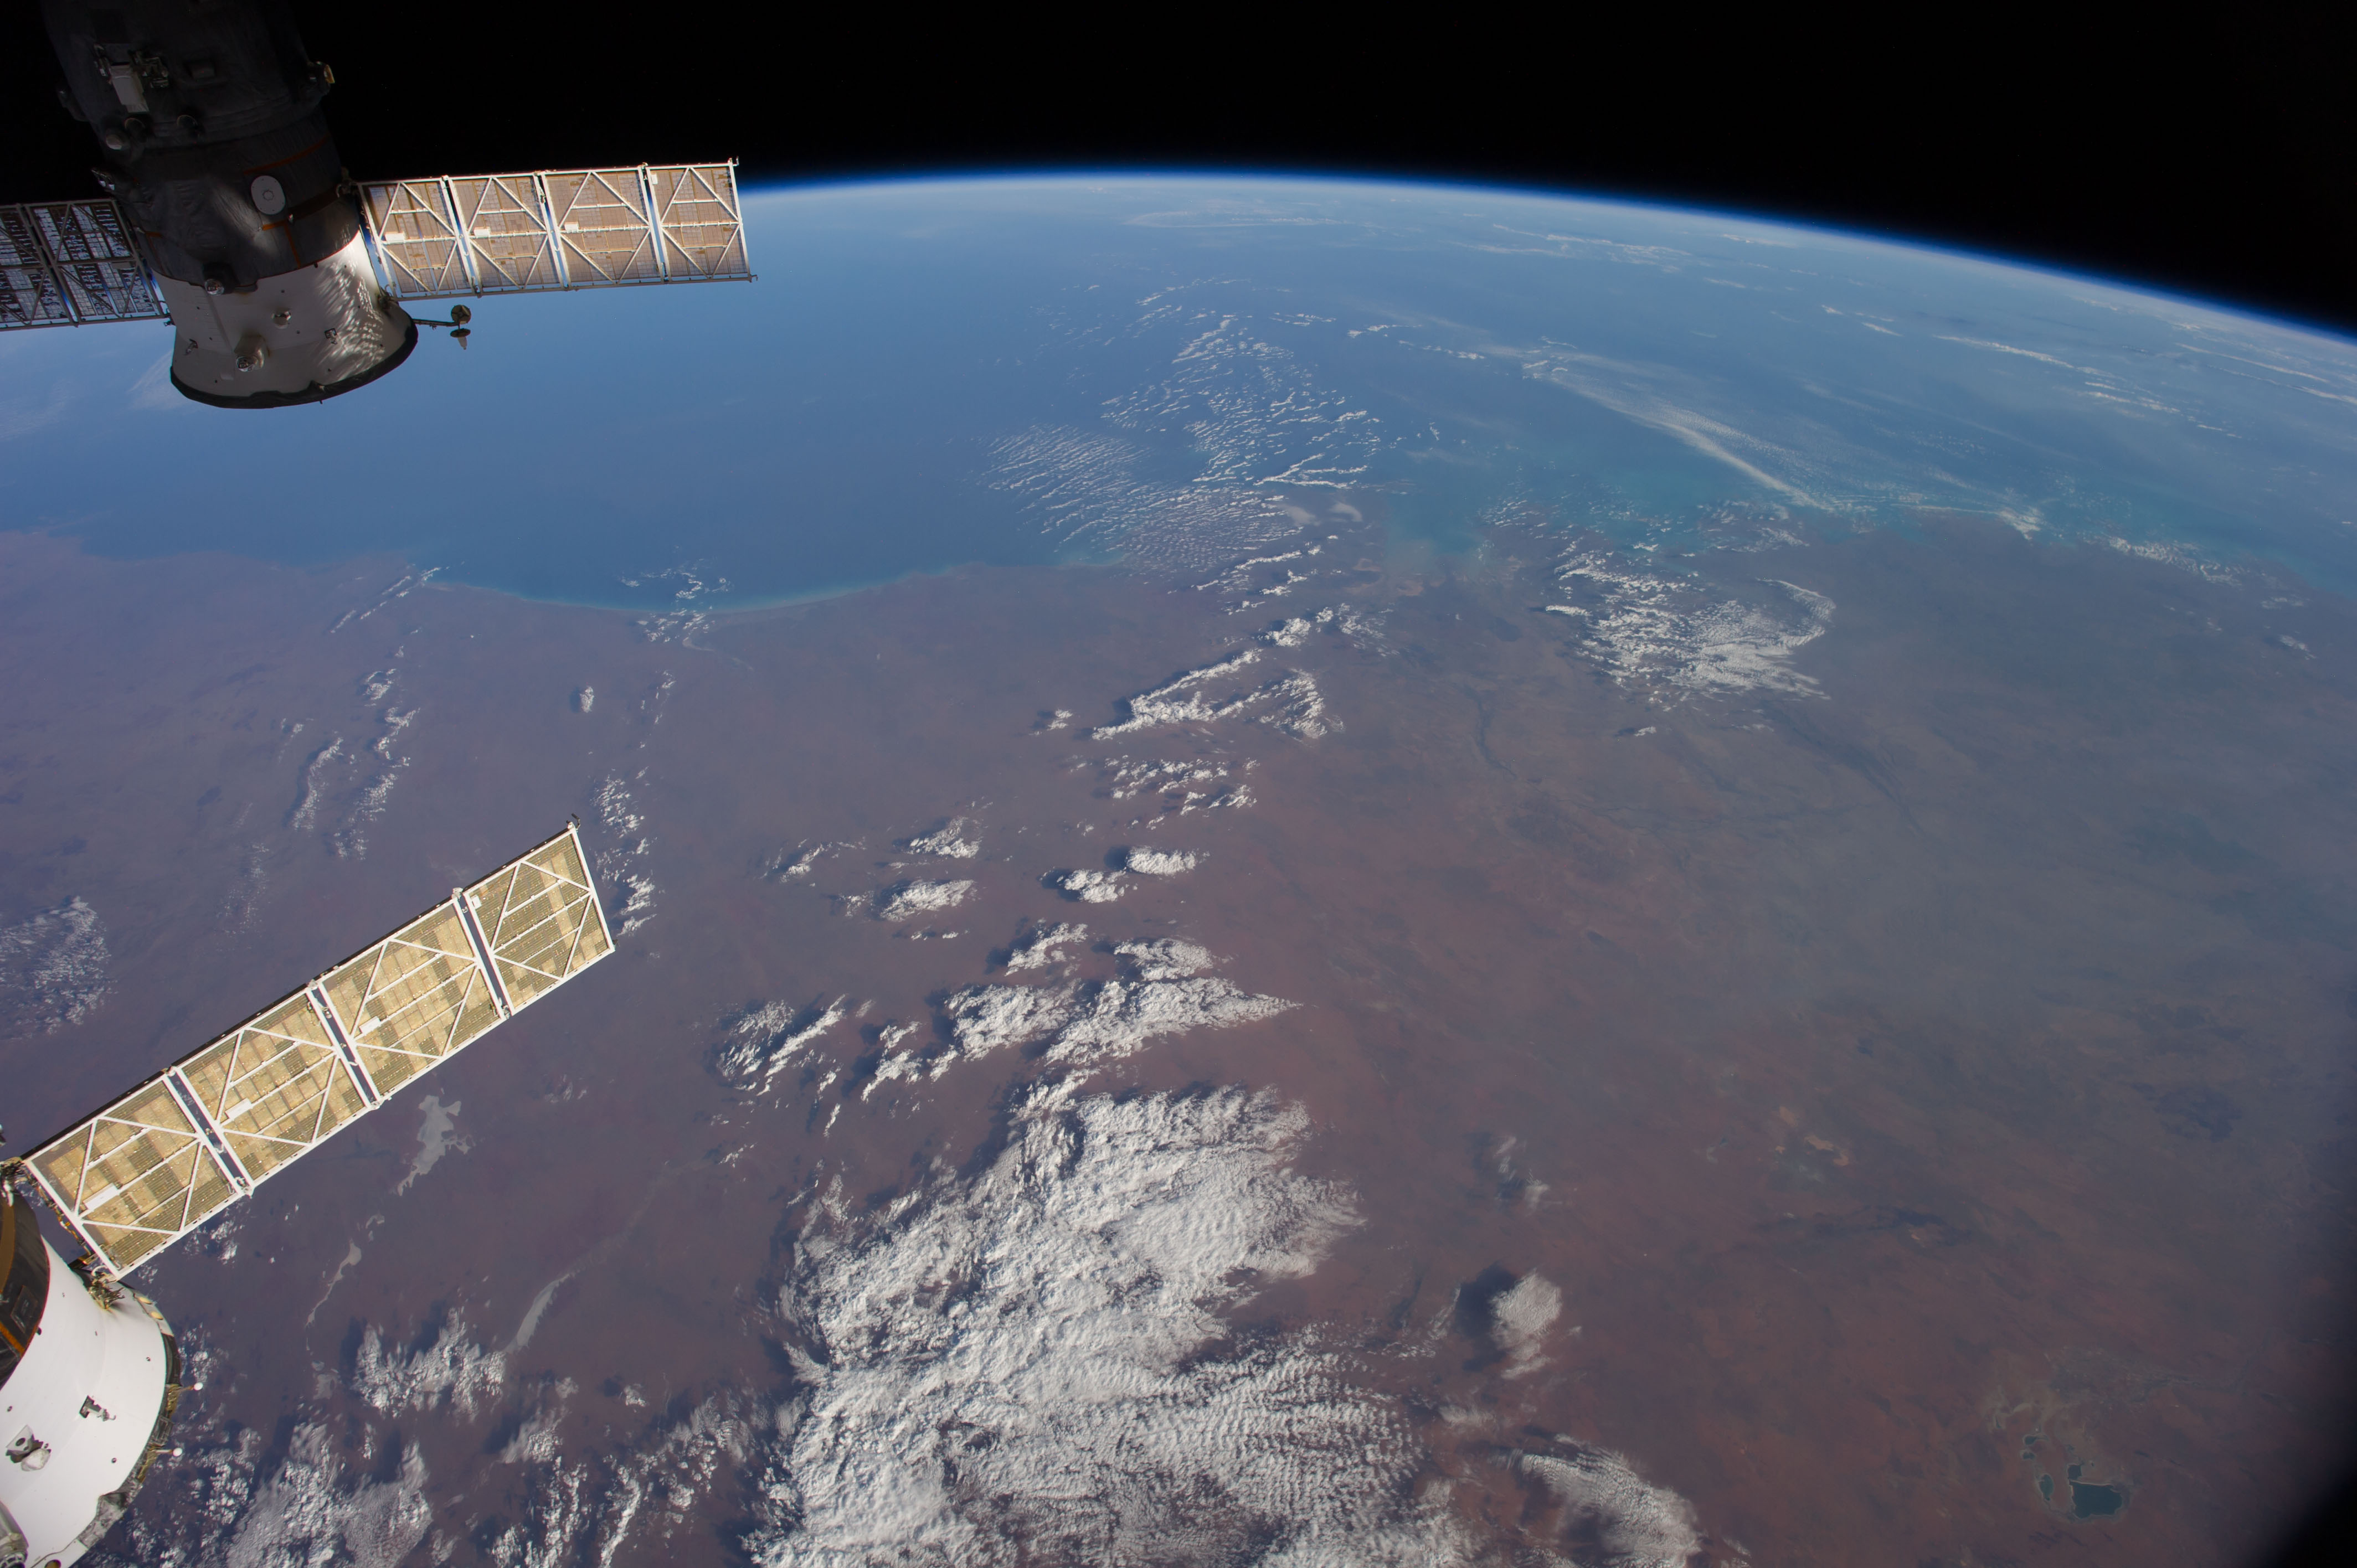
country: AUSTRALIA-WA
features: INDIAN O., KING SOUND, FITZROY R., GASCOYNE R., L. GREGORY, ATMOSPHERIC LIMB
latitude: -19.0
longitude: 123.5
